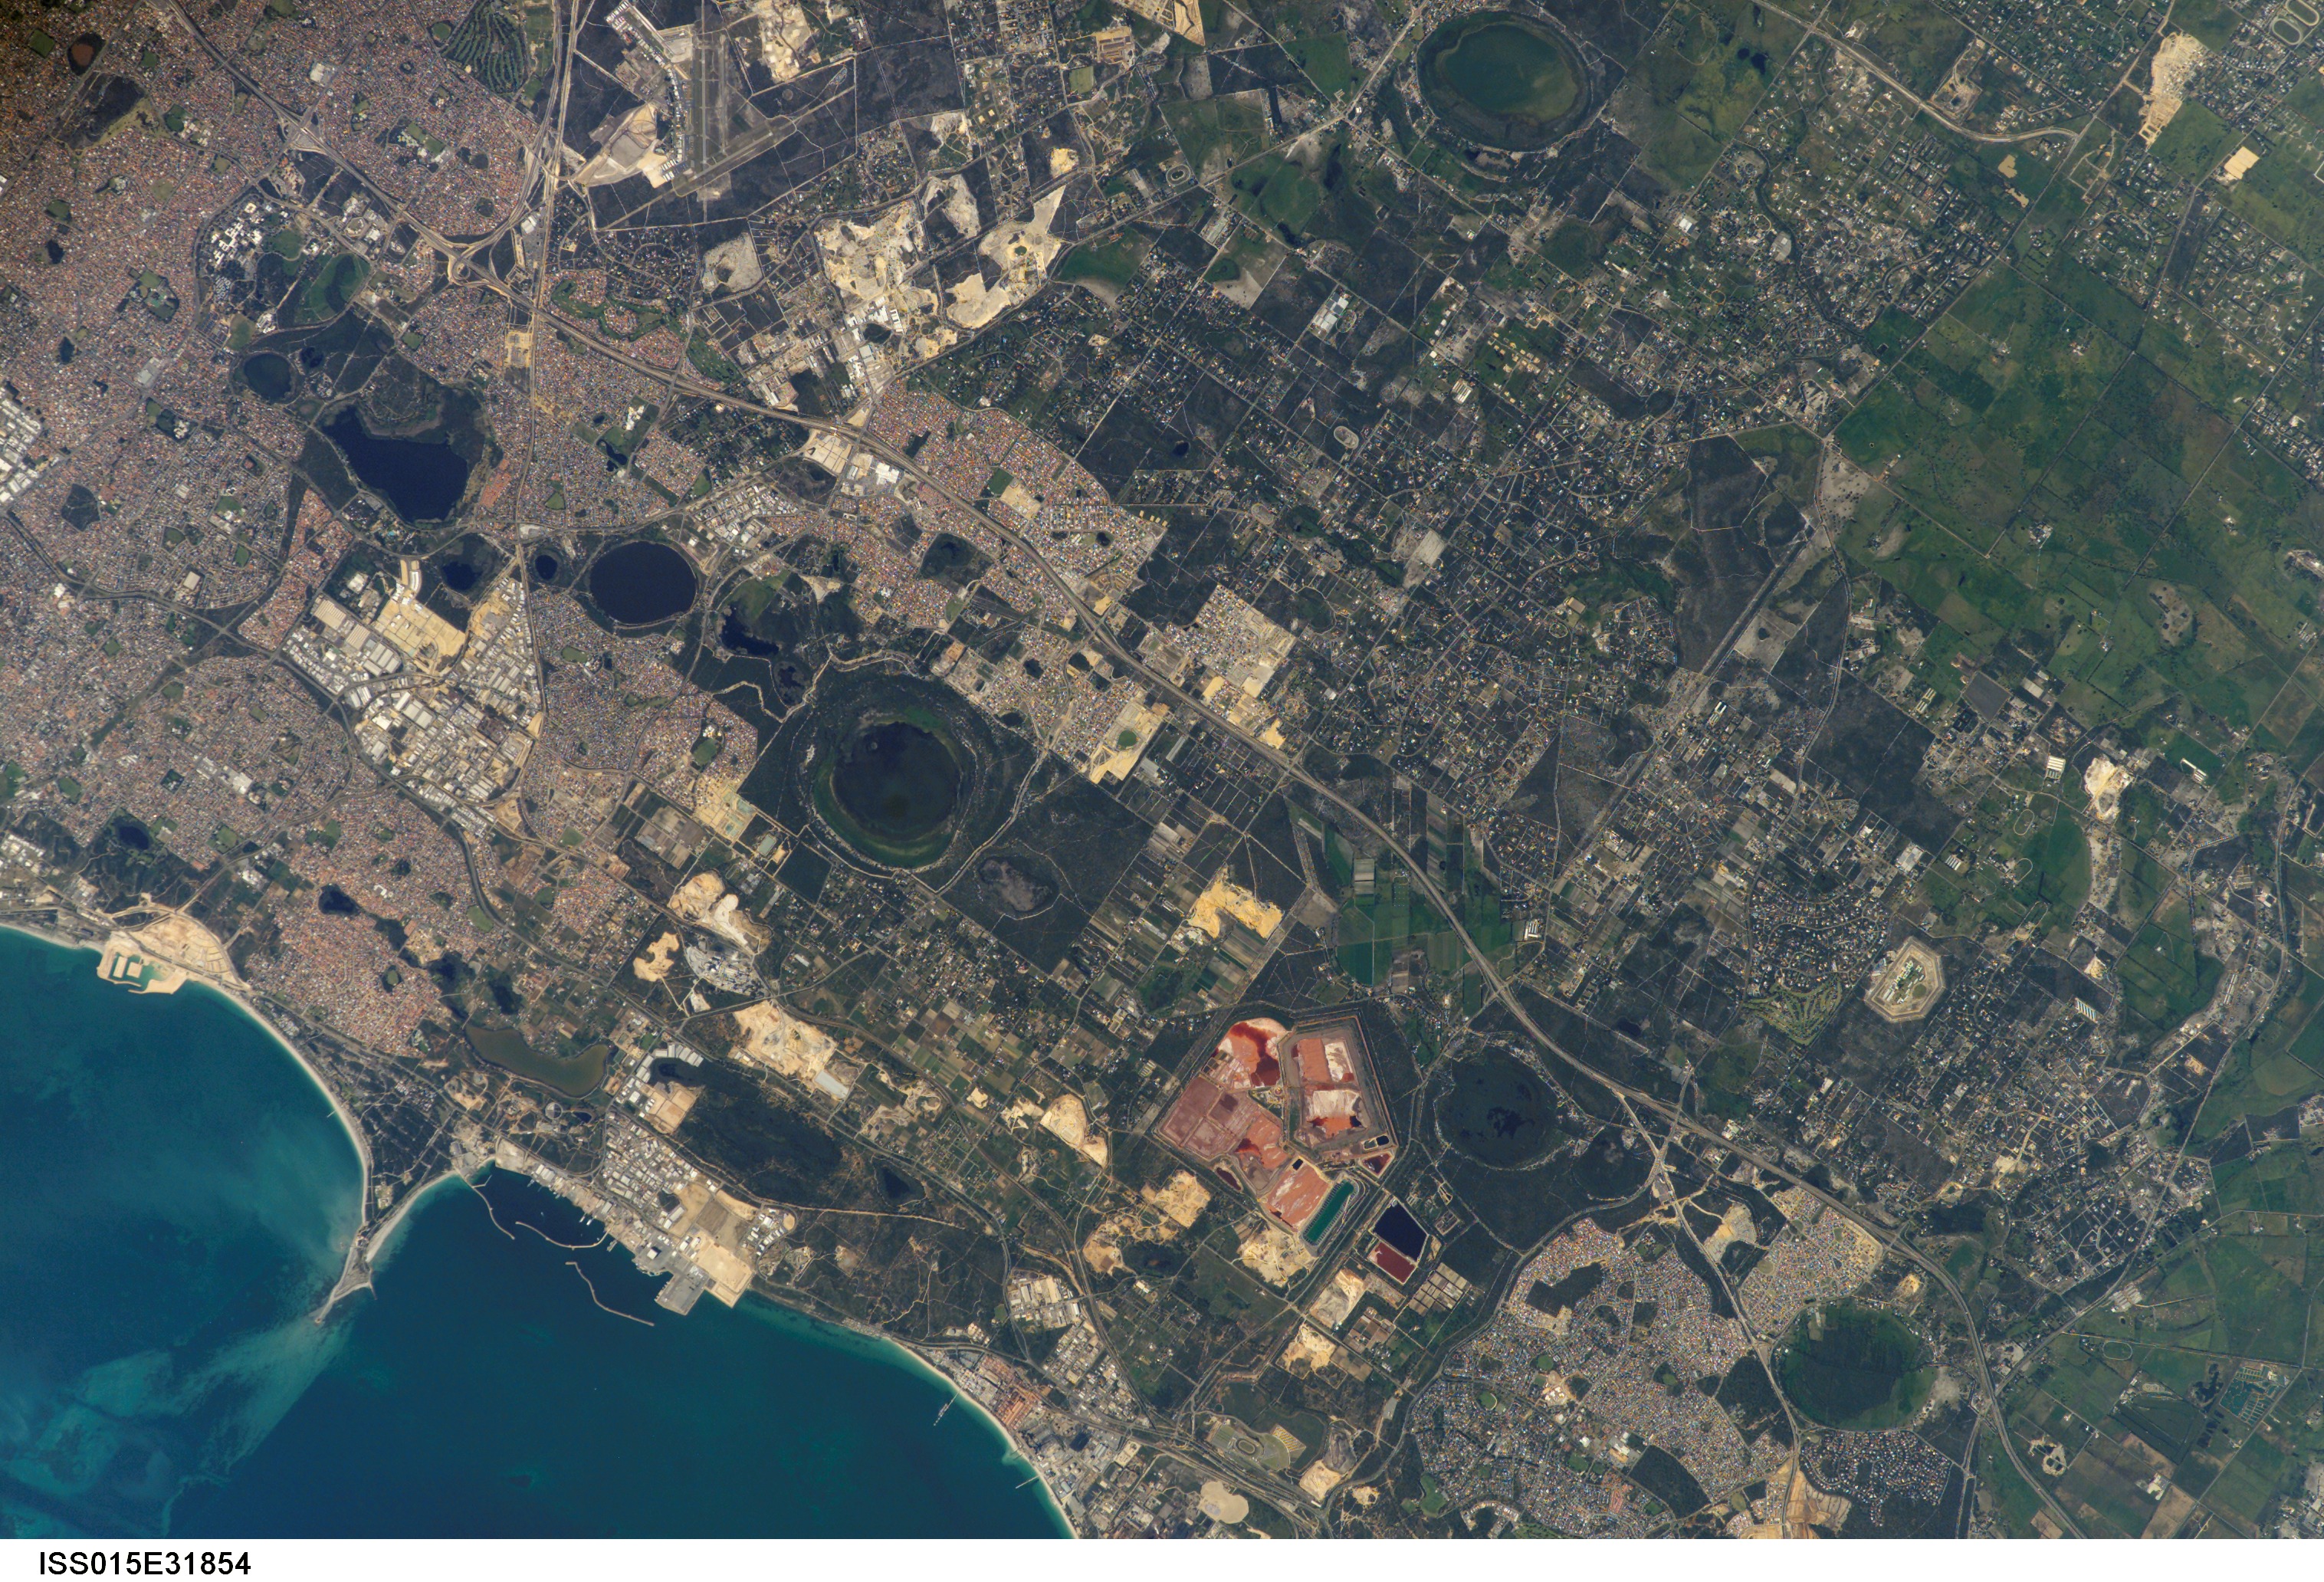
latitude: -32.2
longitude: 115.8
